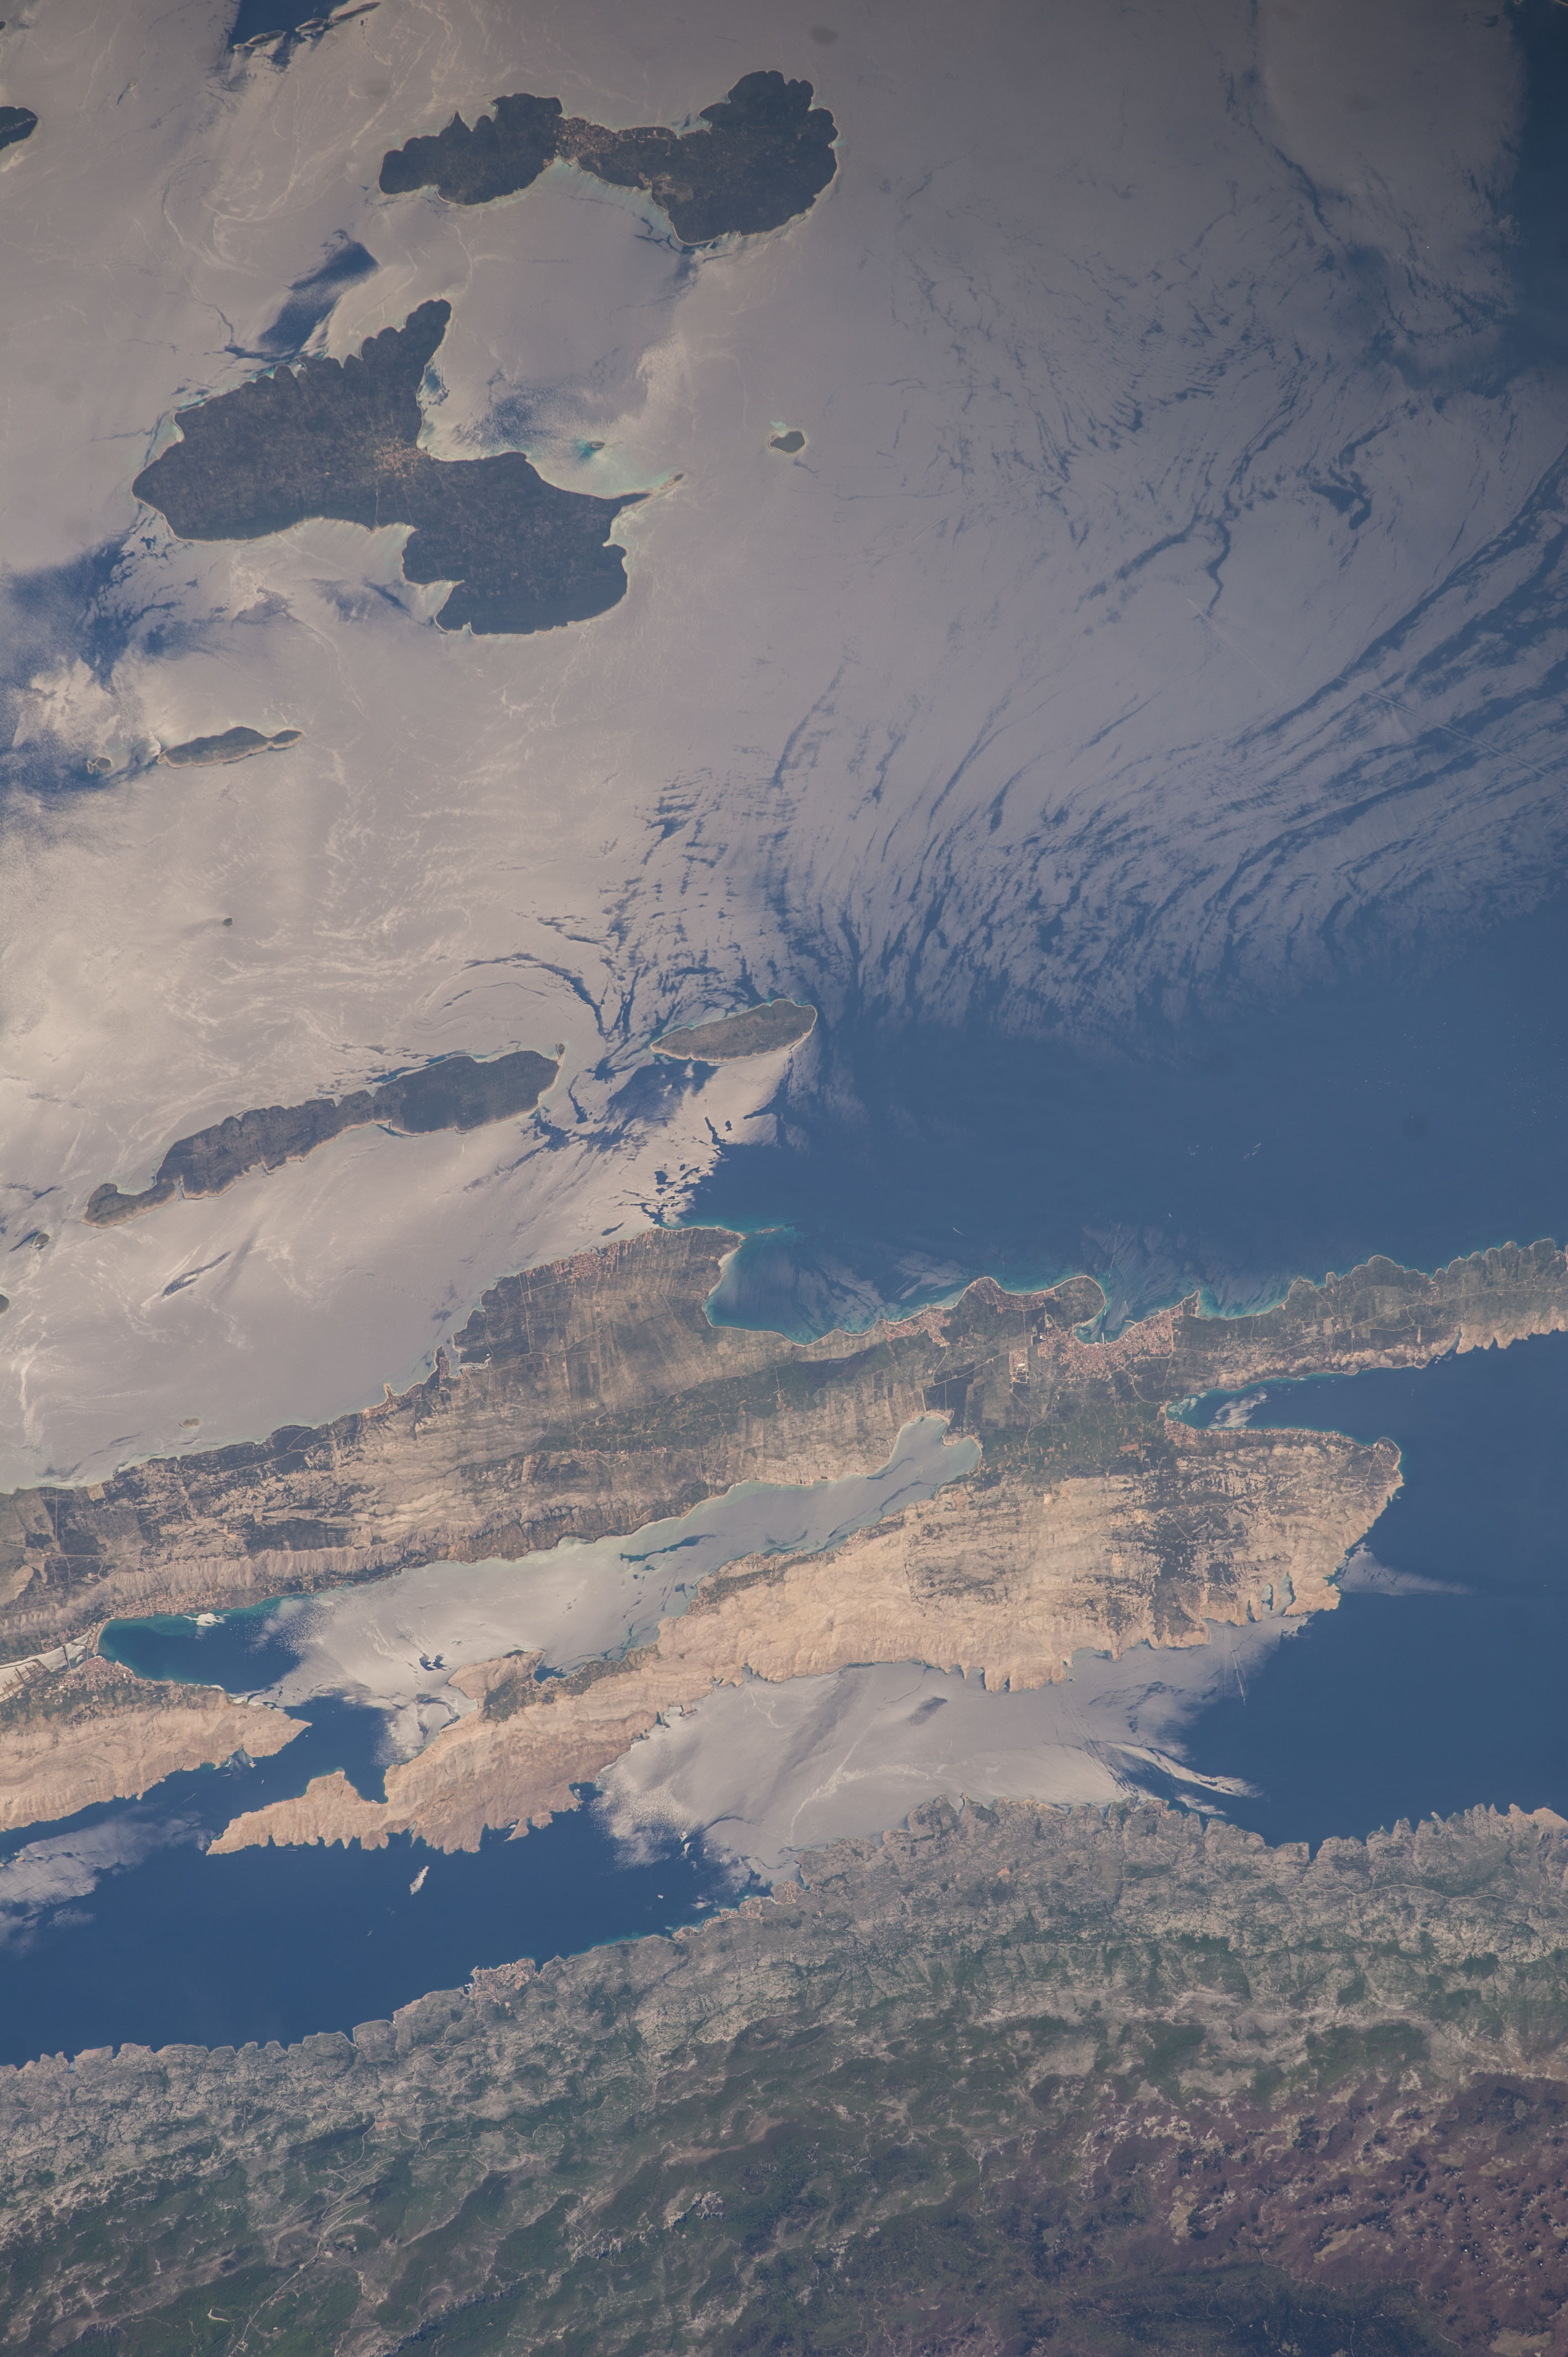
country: CROATIA
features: COAST, DRY LAND, VEGETATION, MAUN ISLAND, PAG, NAVALJA, OLIB ISLAND, SILBA ISLAND
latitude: 44.5
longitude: 14.9
